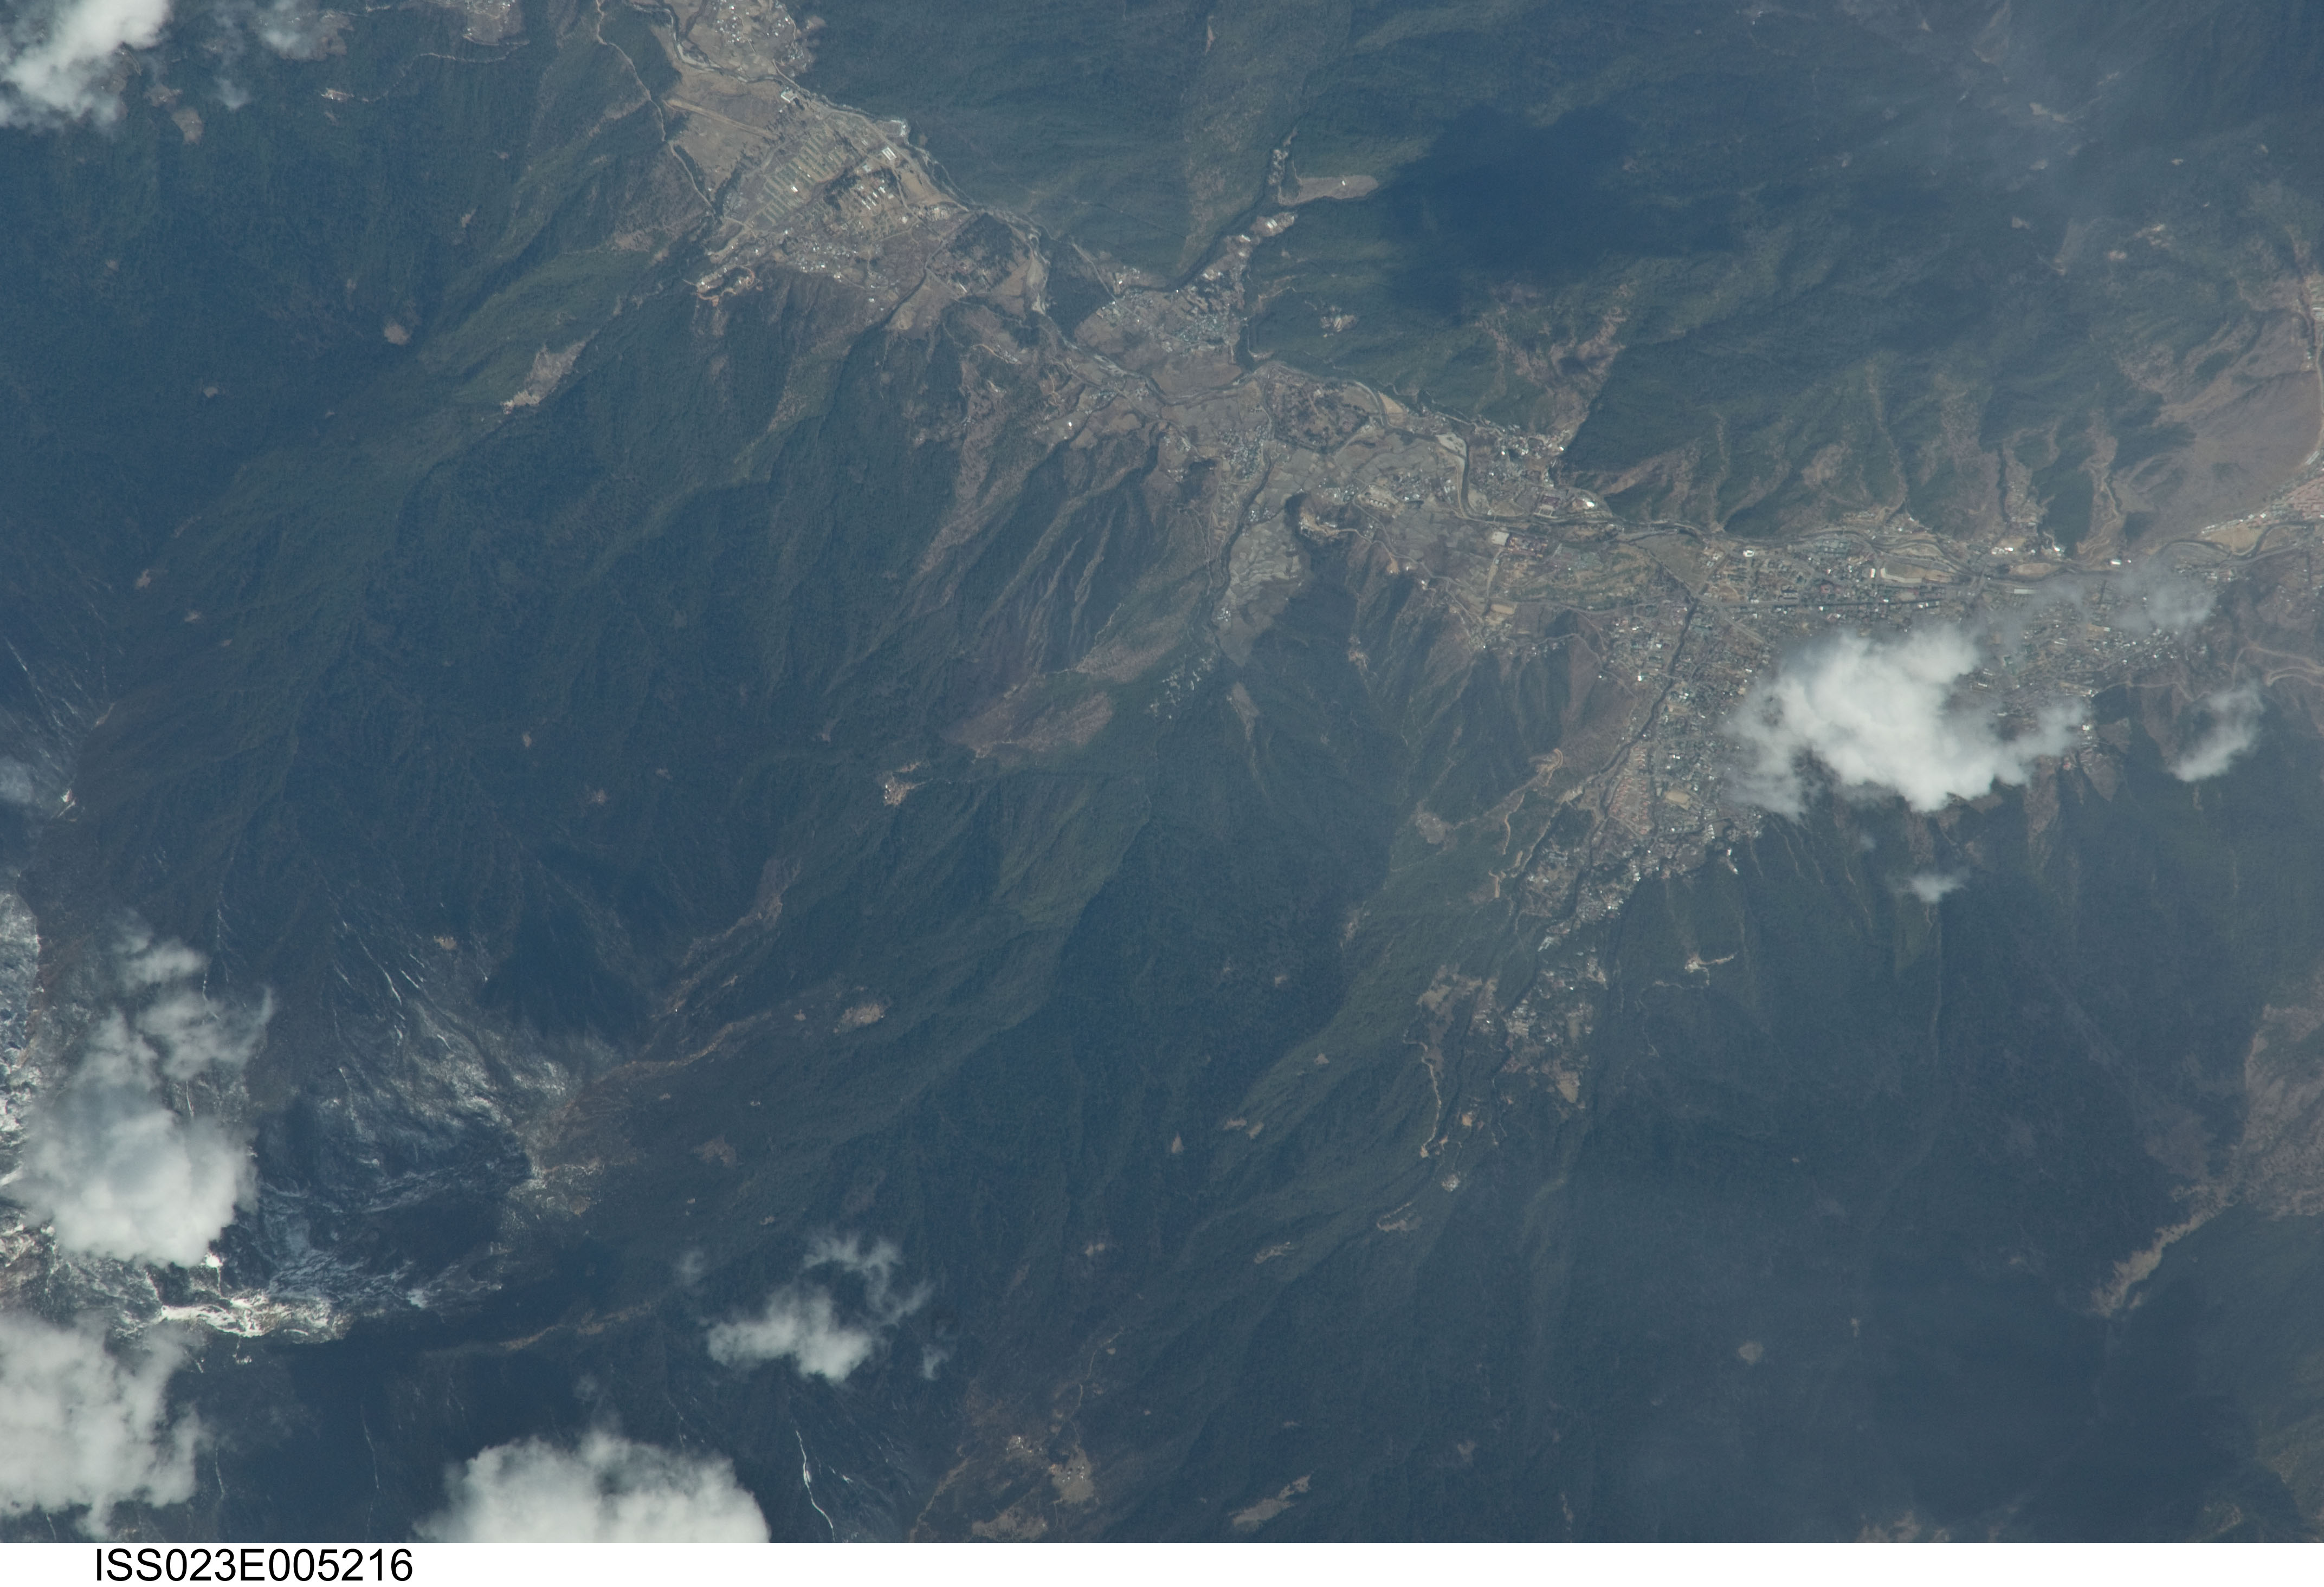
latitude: 27.5
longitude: 89.6
